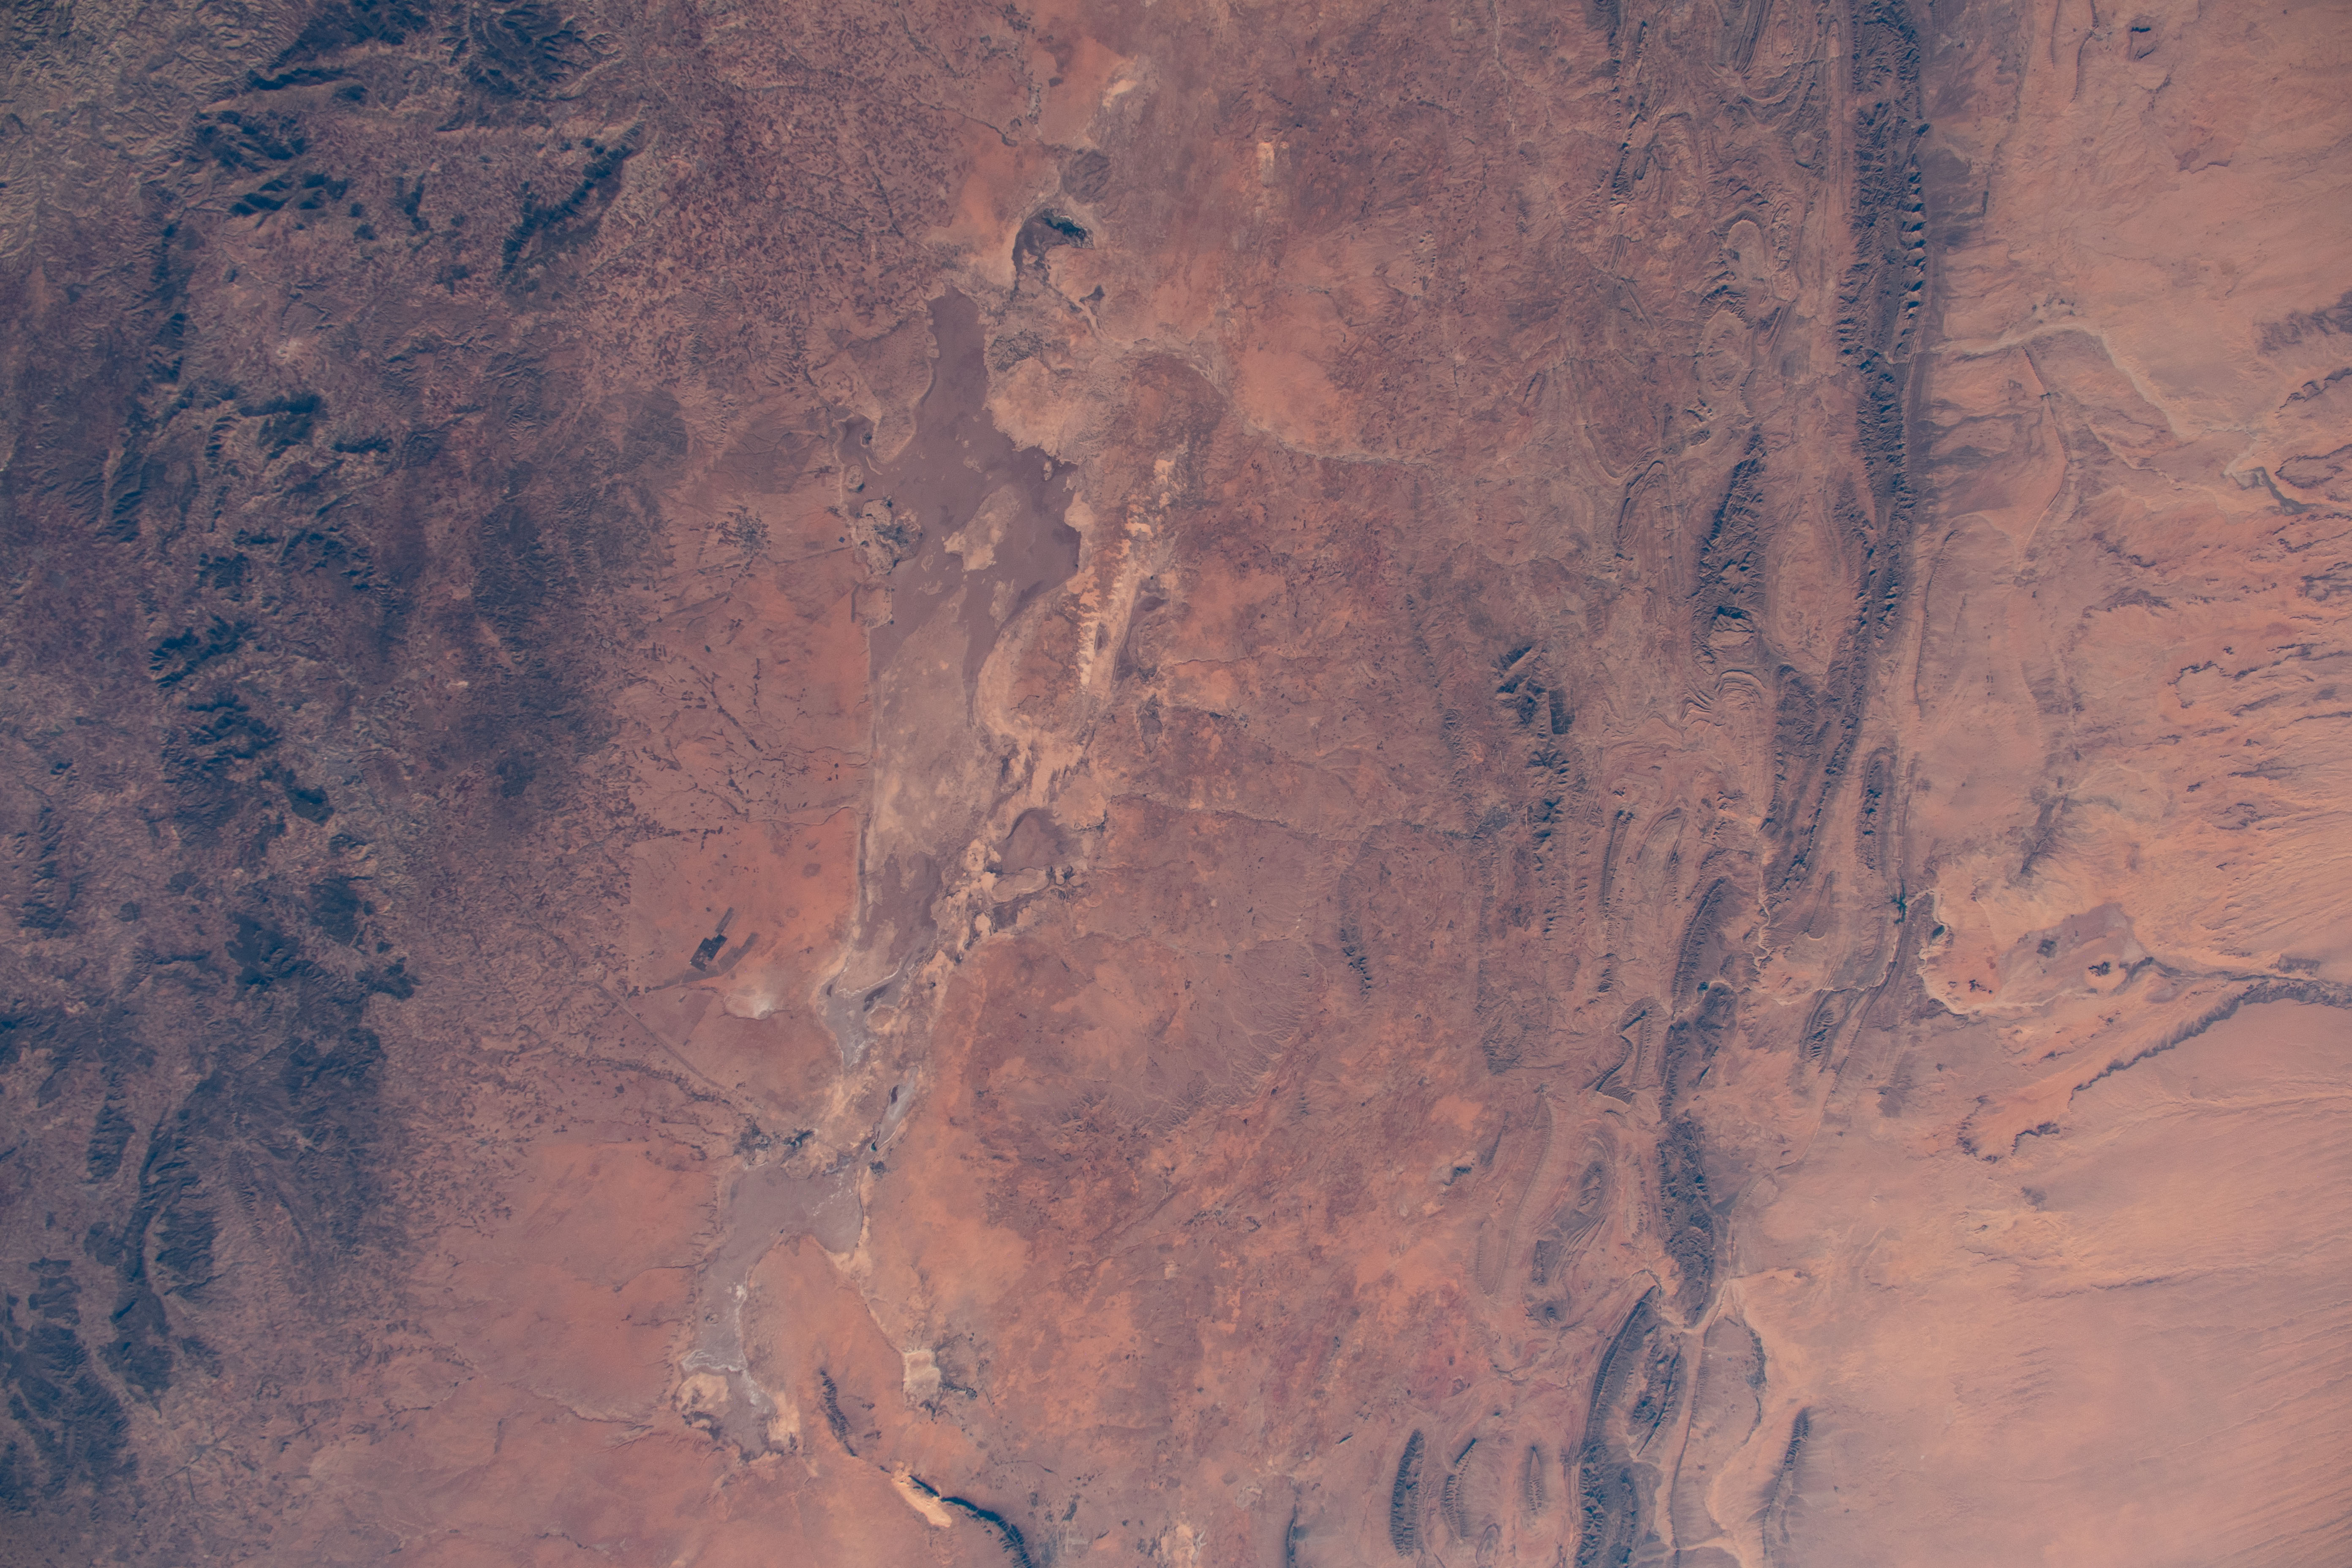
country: ALGERIA
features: CHOTT ECH CHERGUI
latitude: 34.0
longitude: 1.0
